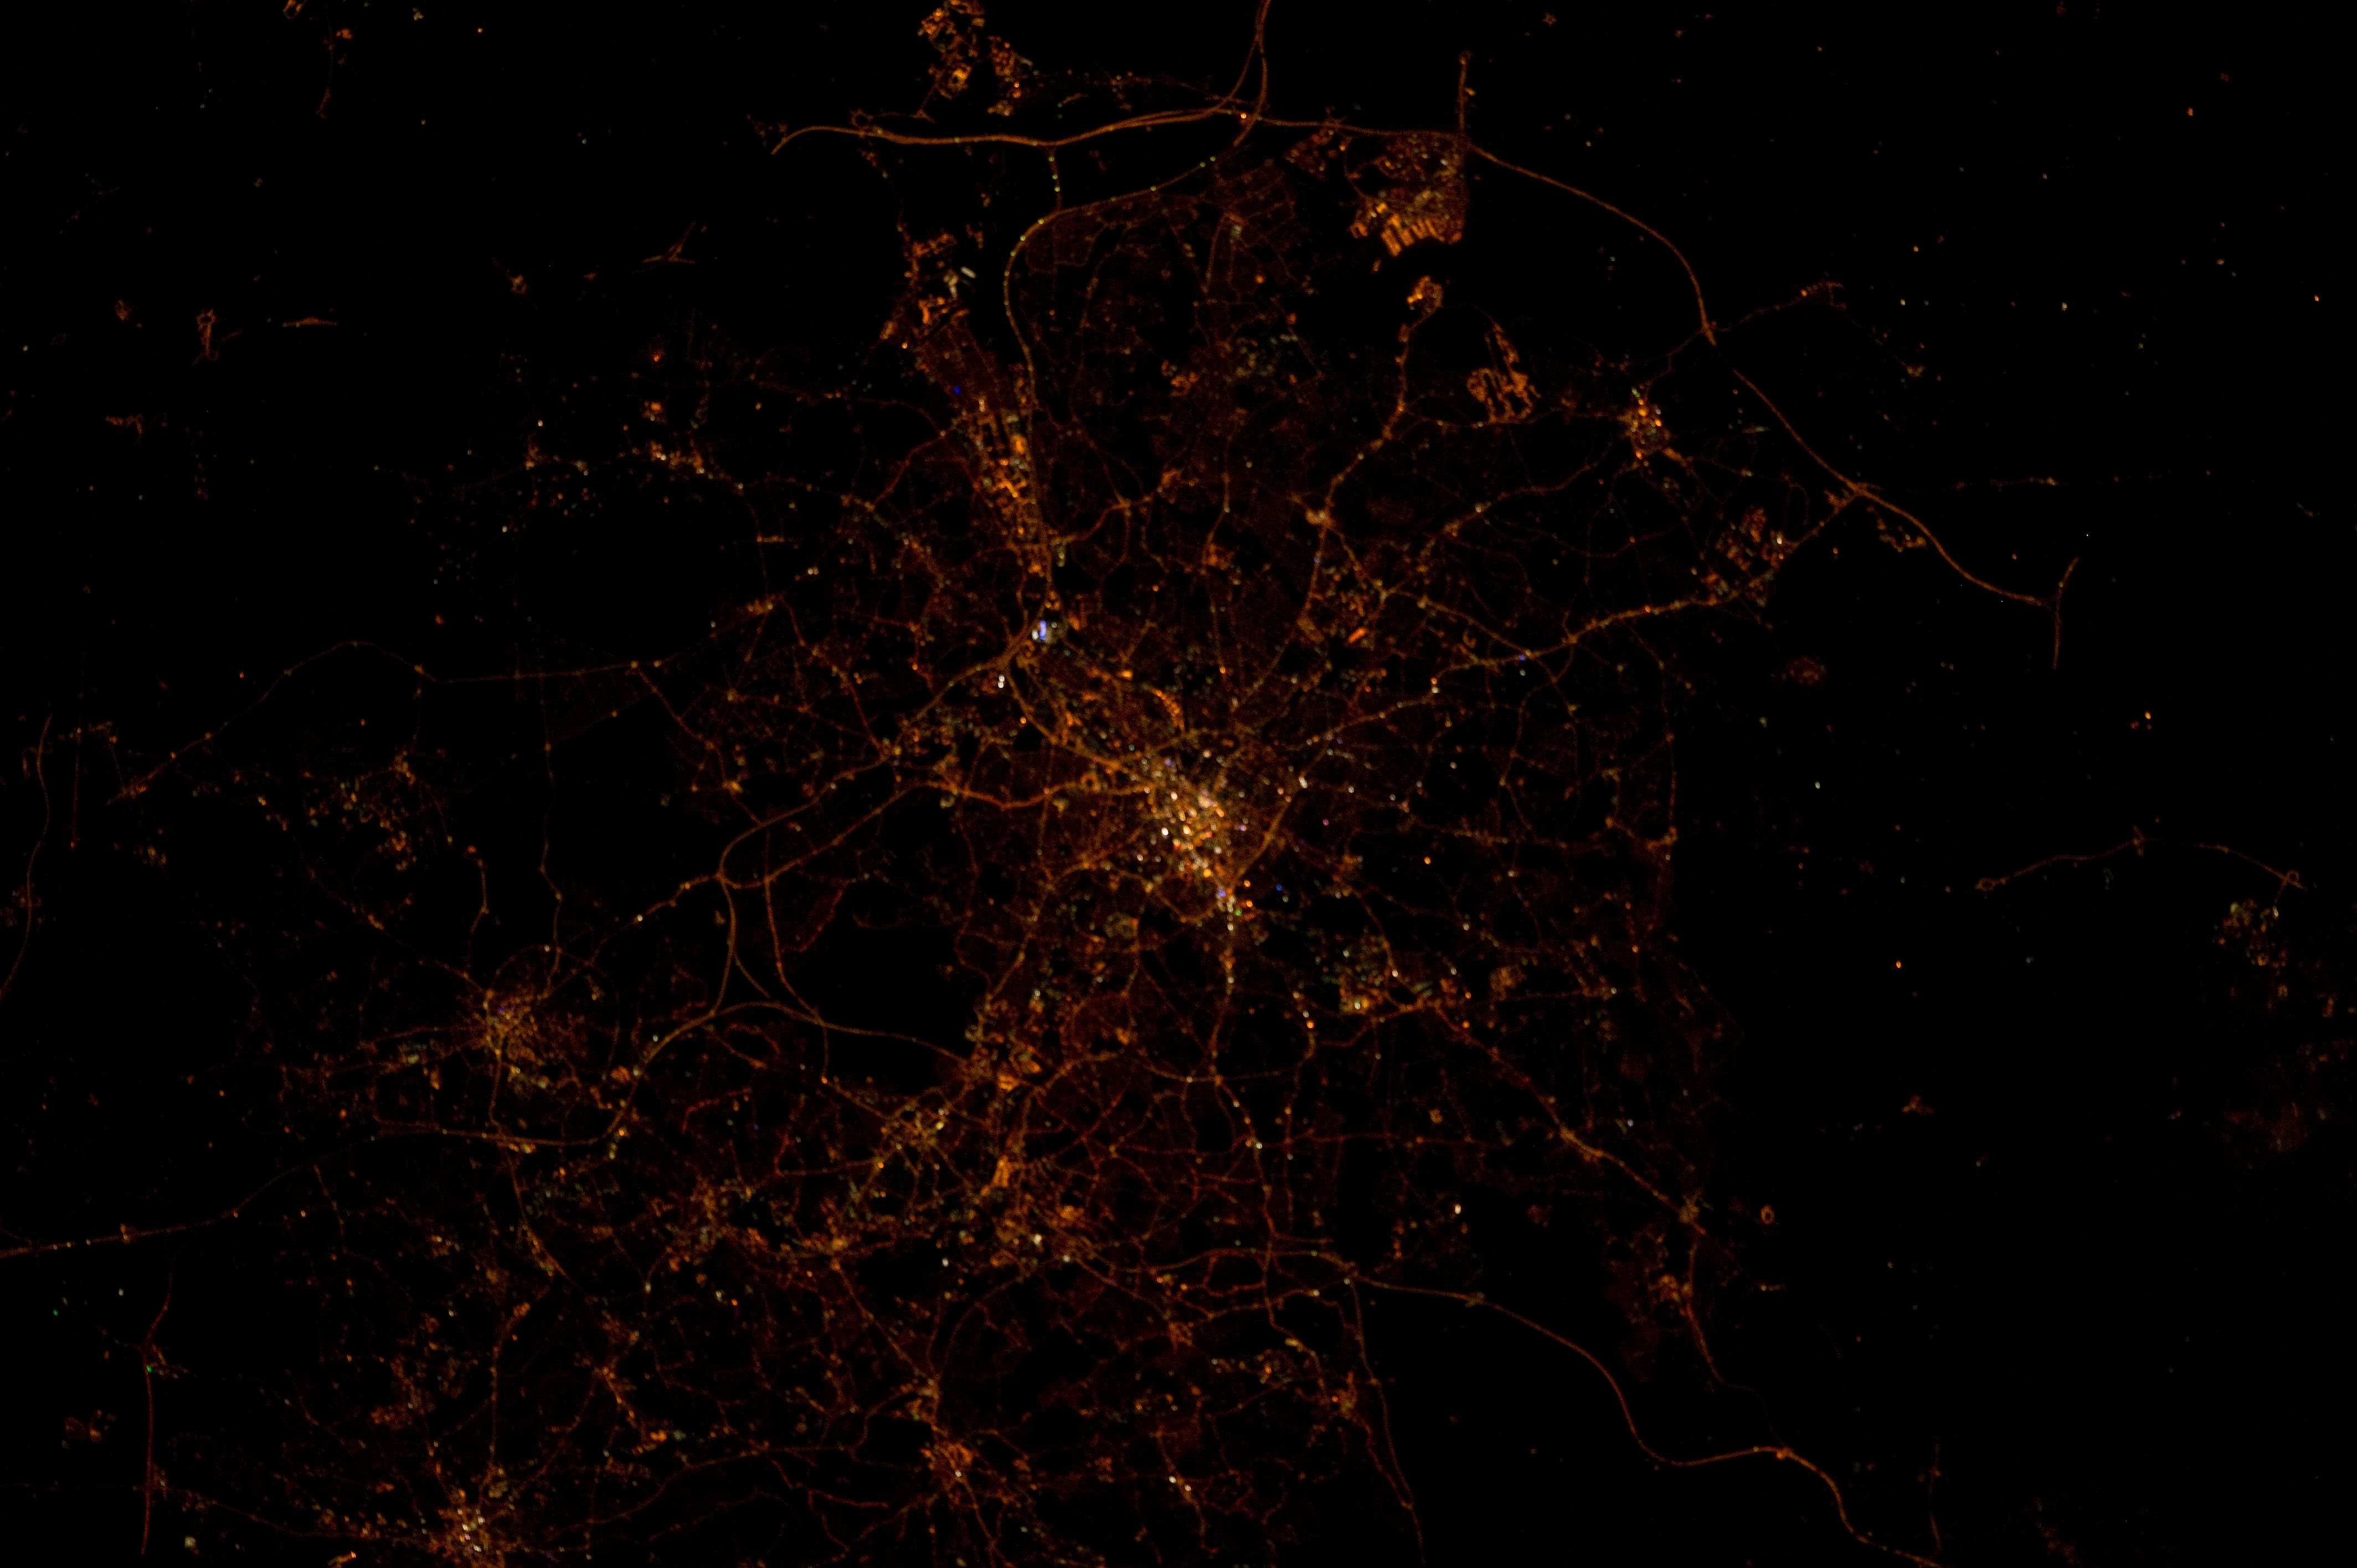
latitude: 51.5
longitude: -0.2
